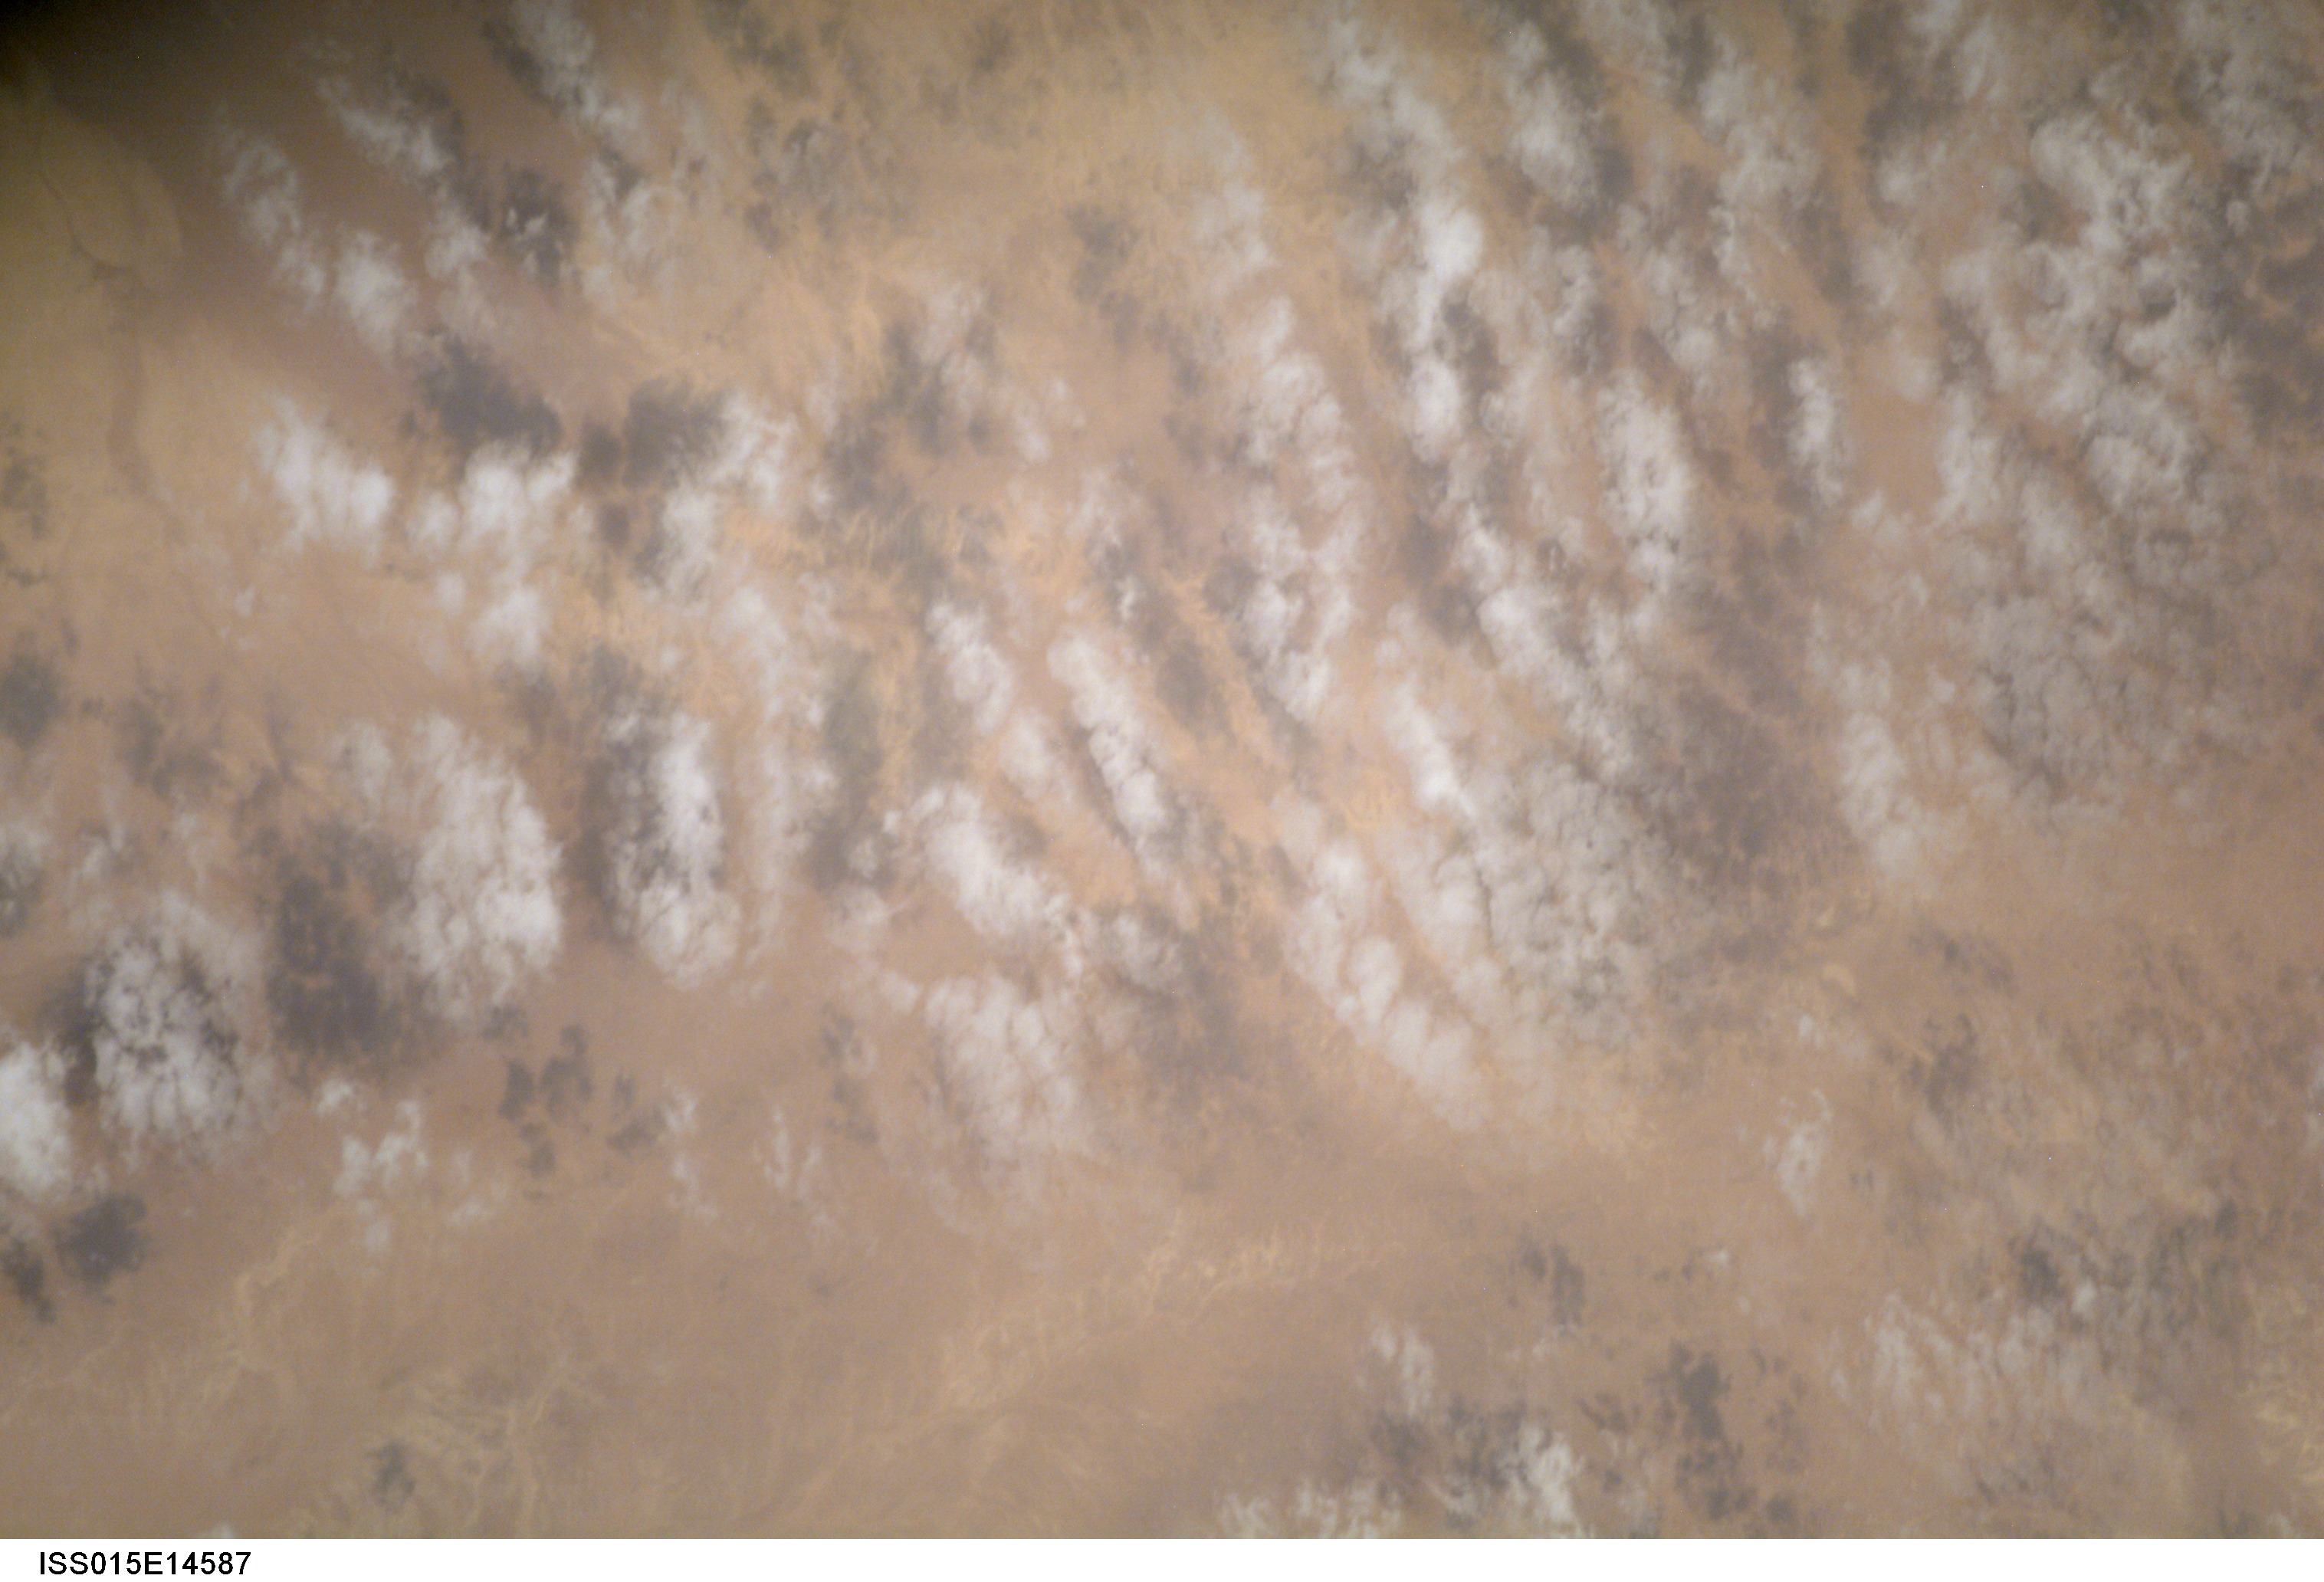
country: MAURITANIA
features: RICHAT STRUCTURE, BLOWING SAND
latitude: 21.1
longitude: -11.3
